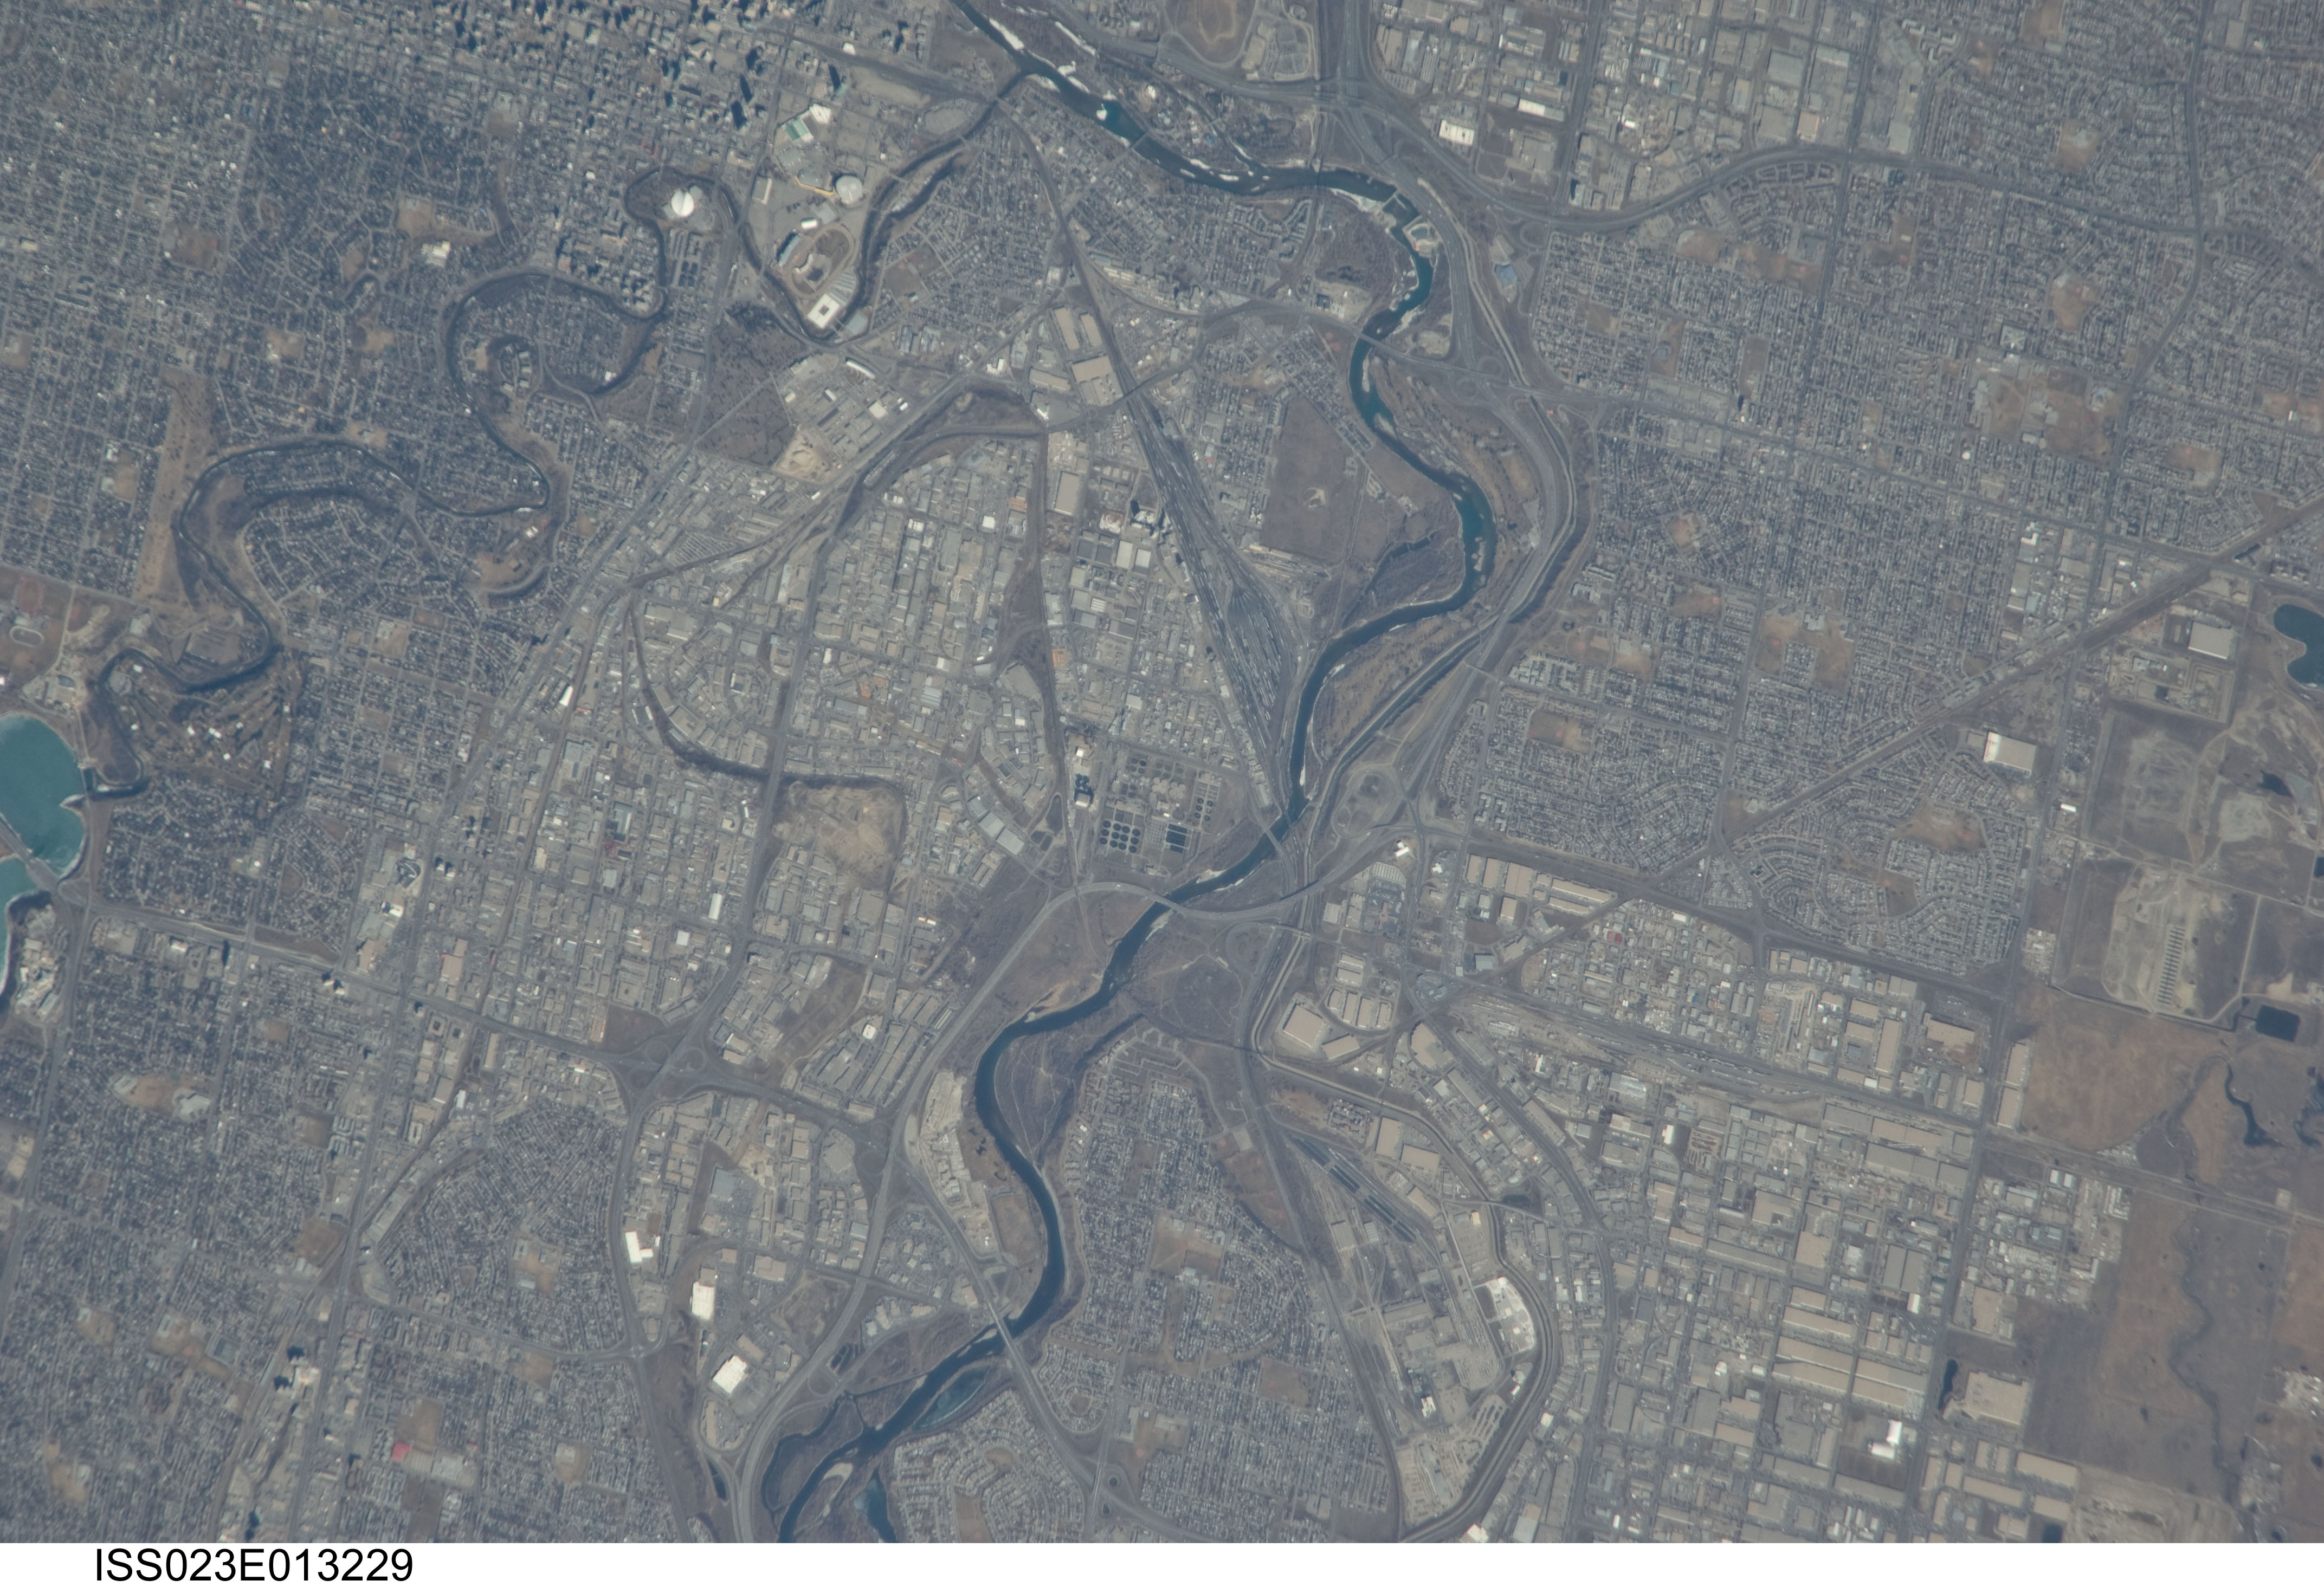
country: CANADA-A
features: CALGARY, BOW R., URBAN LAND COVER
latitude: 51.0
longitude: -114.0
